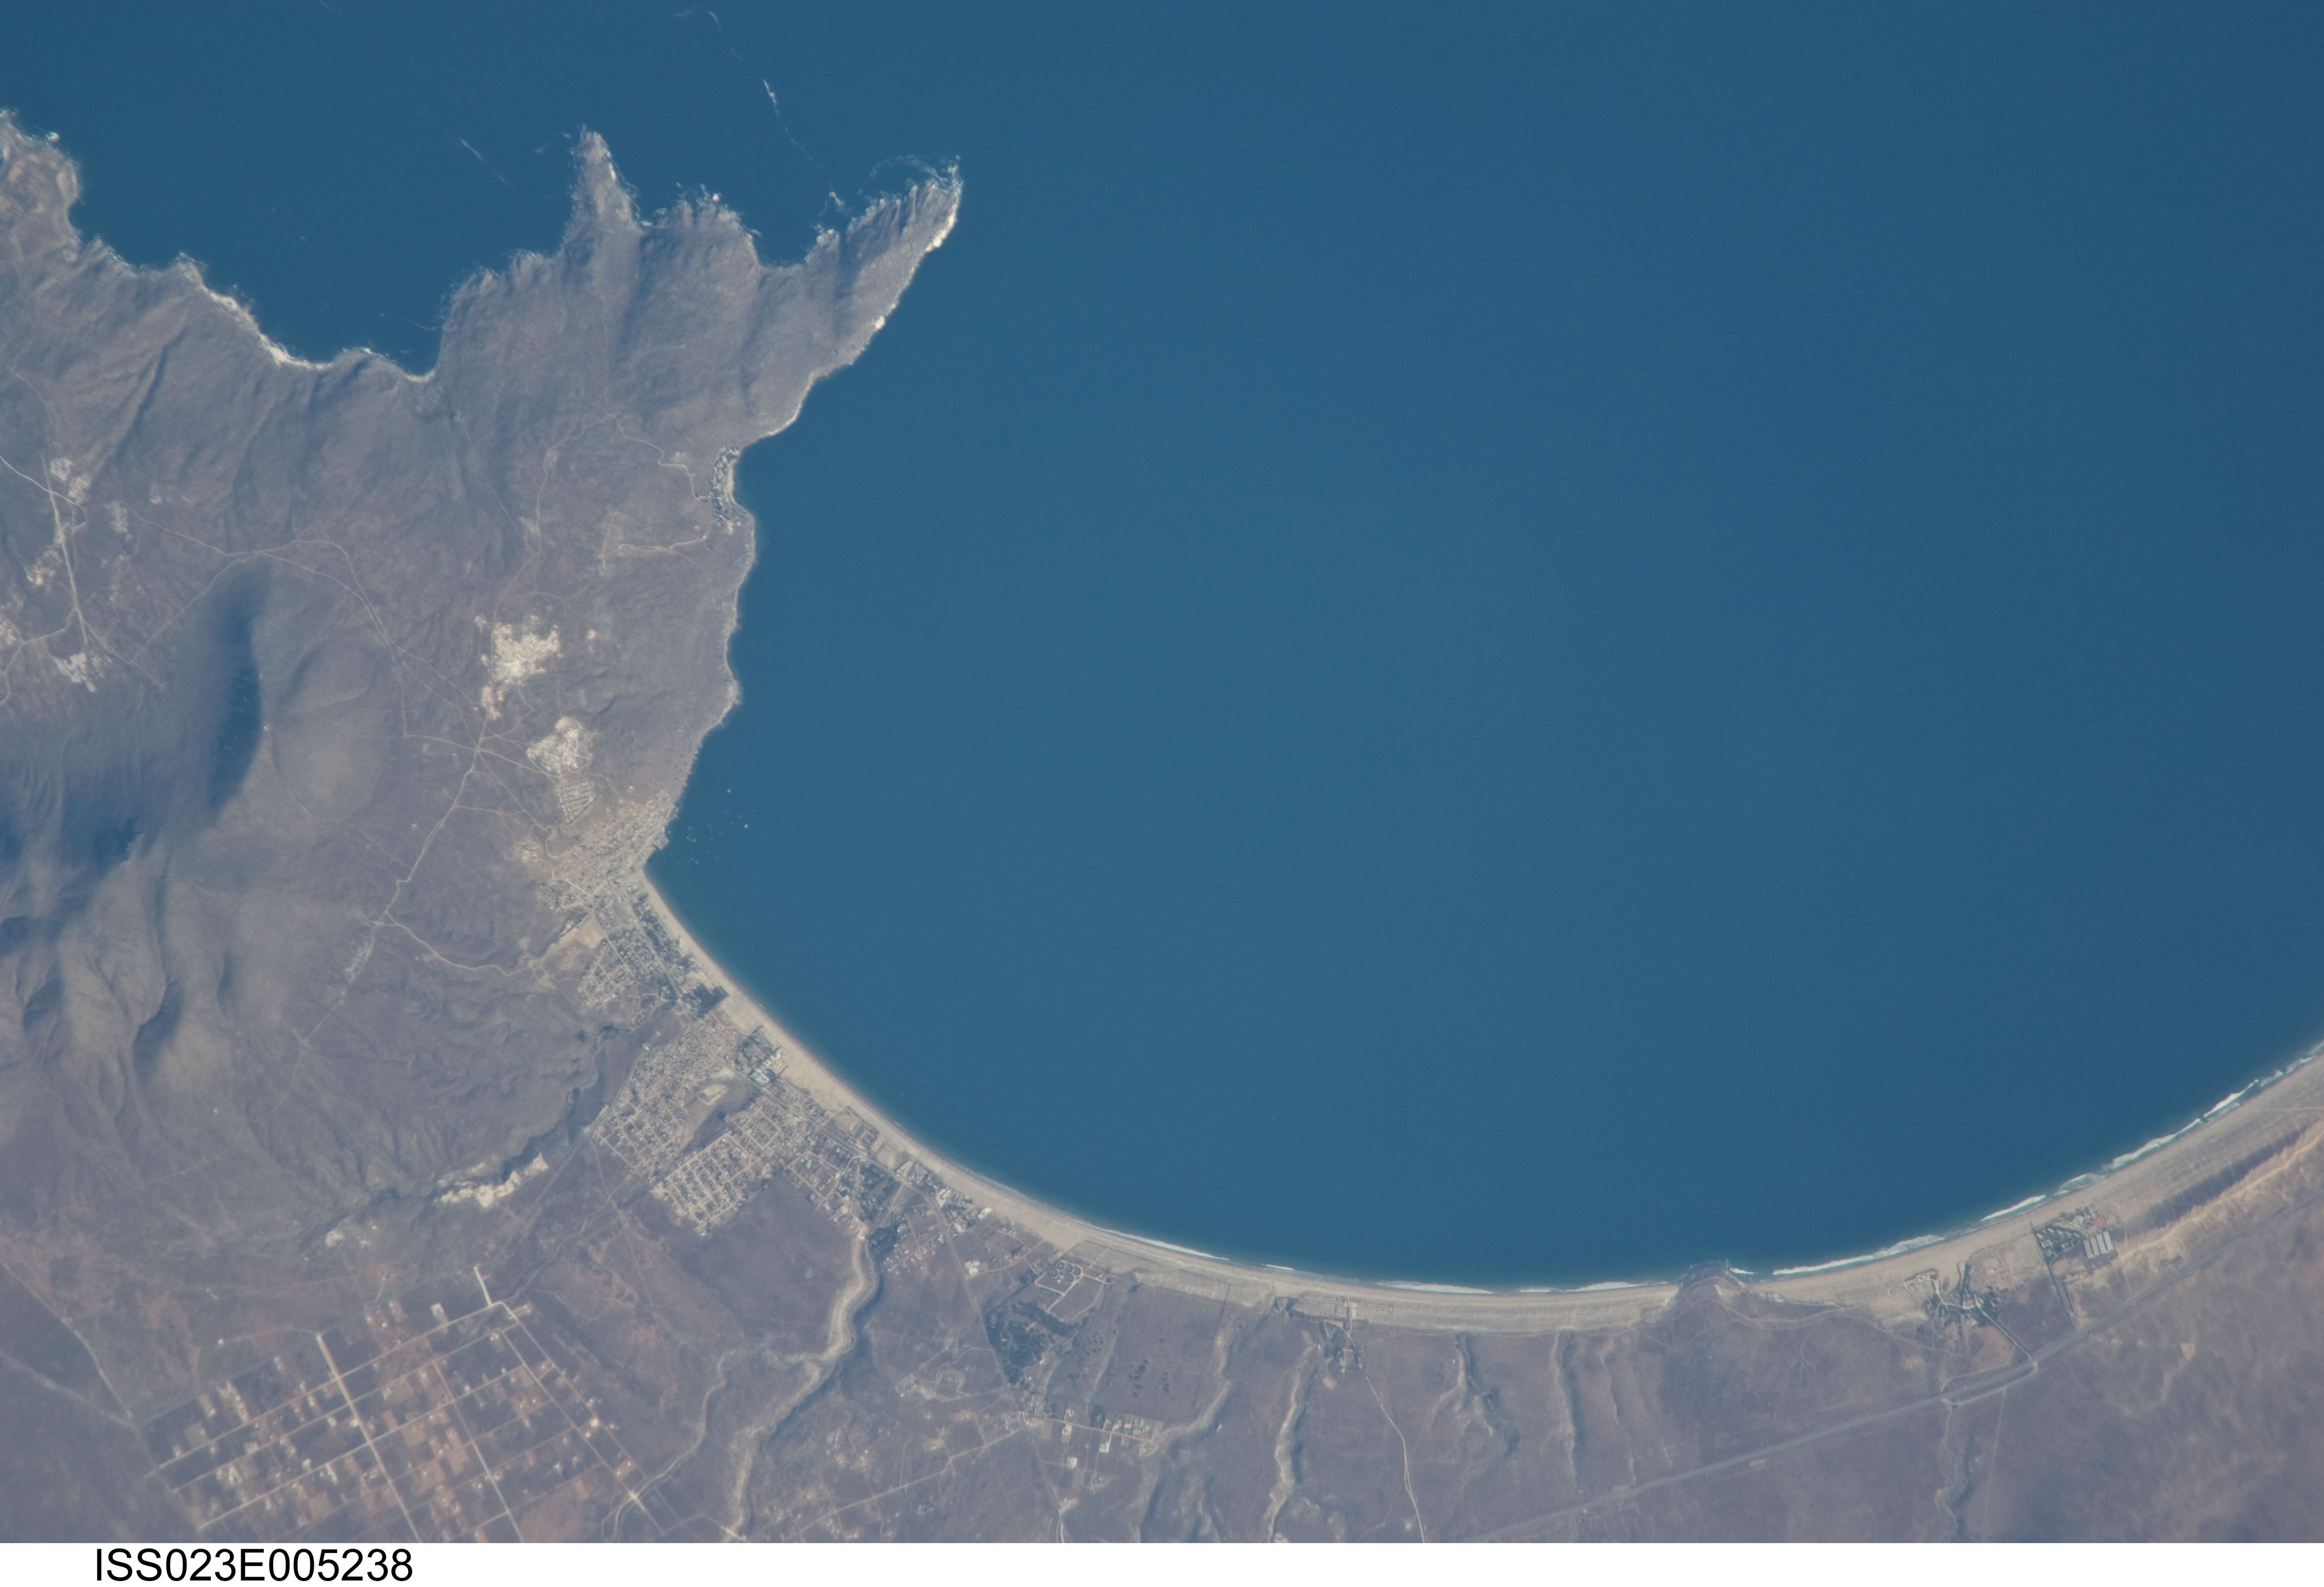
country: CHILE
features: GUANAQUERO BAY, PT. GUANAQUARO, BEACH, HILLS, VILLAGES, ROADS
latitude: -30.2
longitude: -71.4
